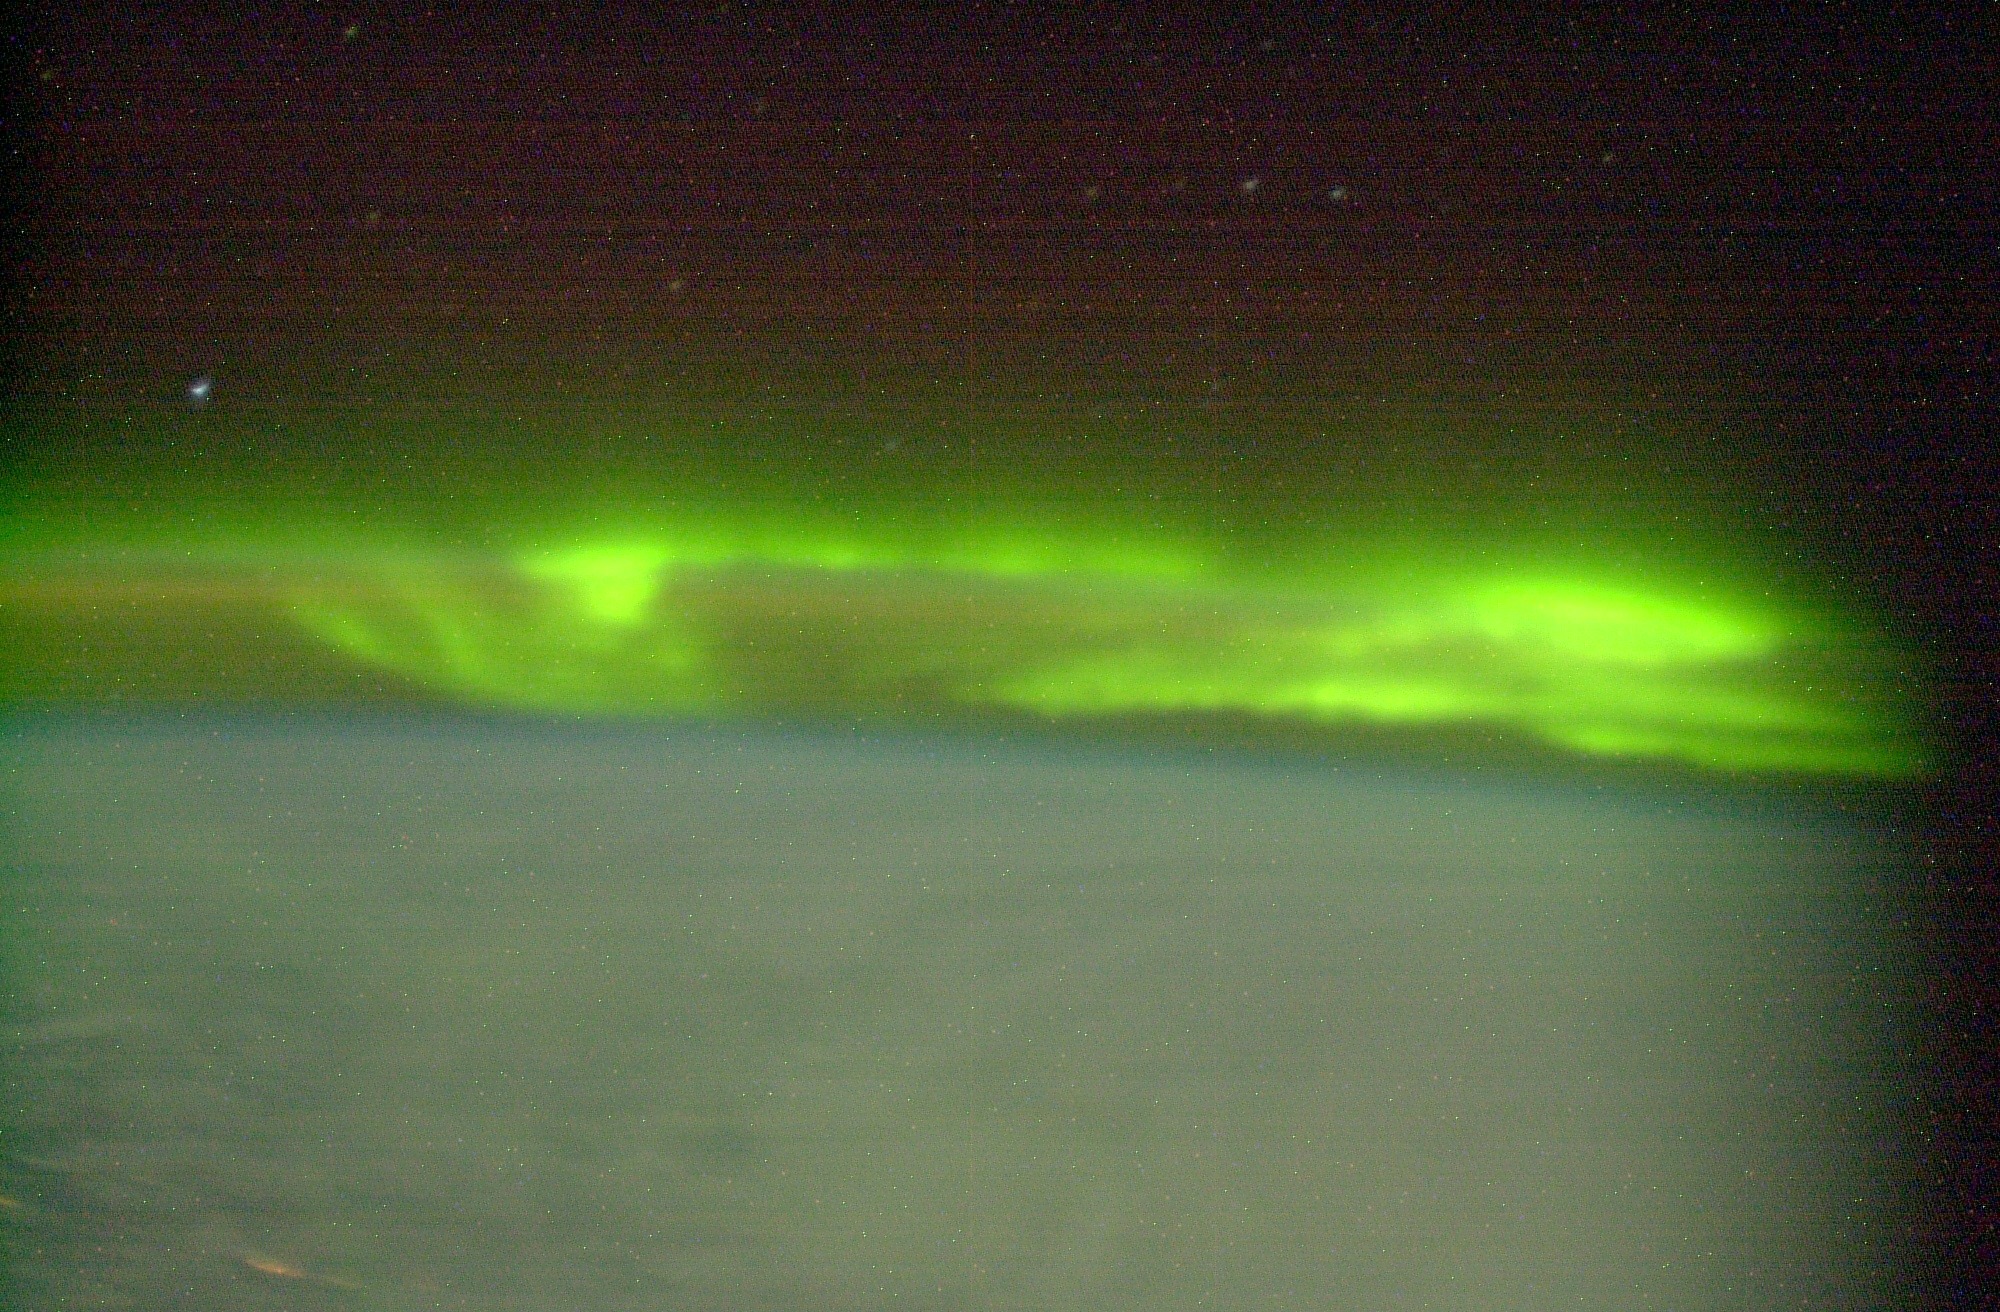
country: AURORA
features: AURORA, EARTH LIMB, STARS
